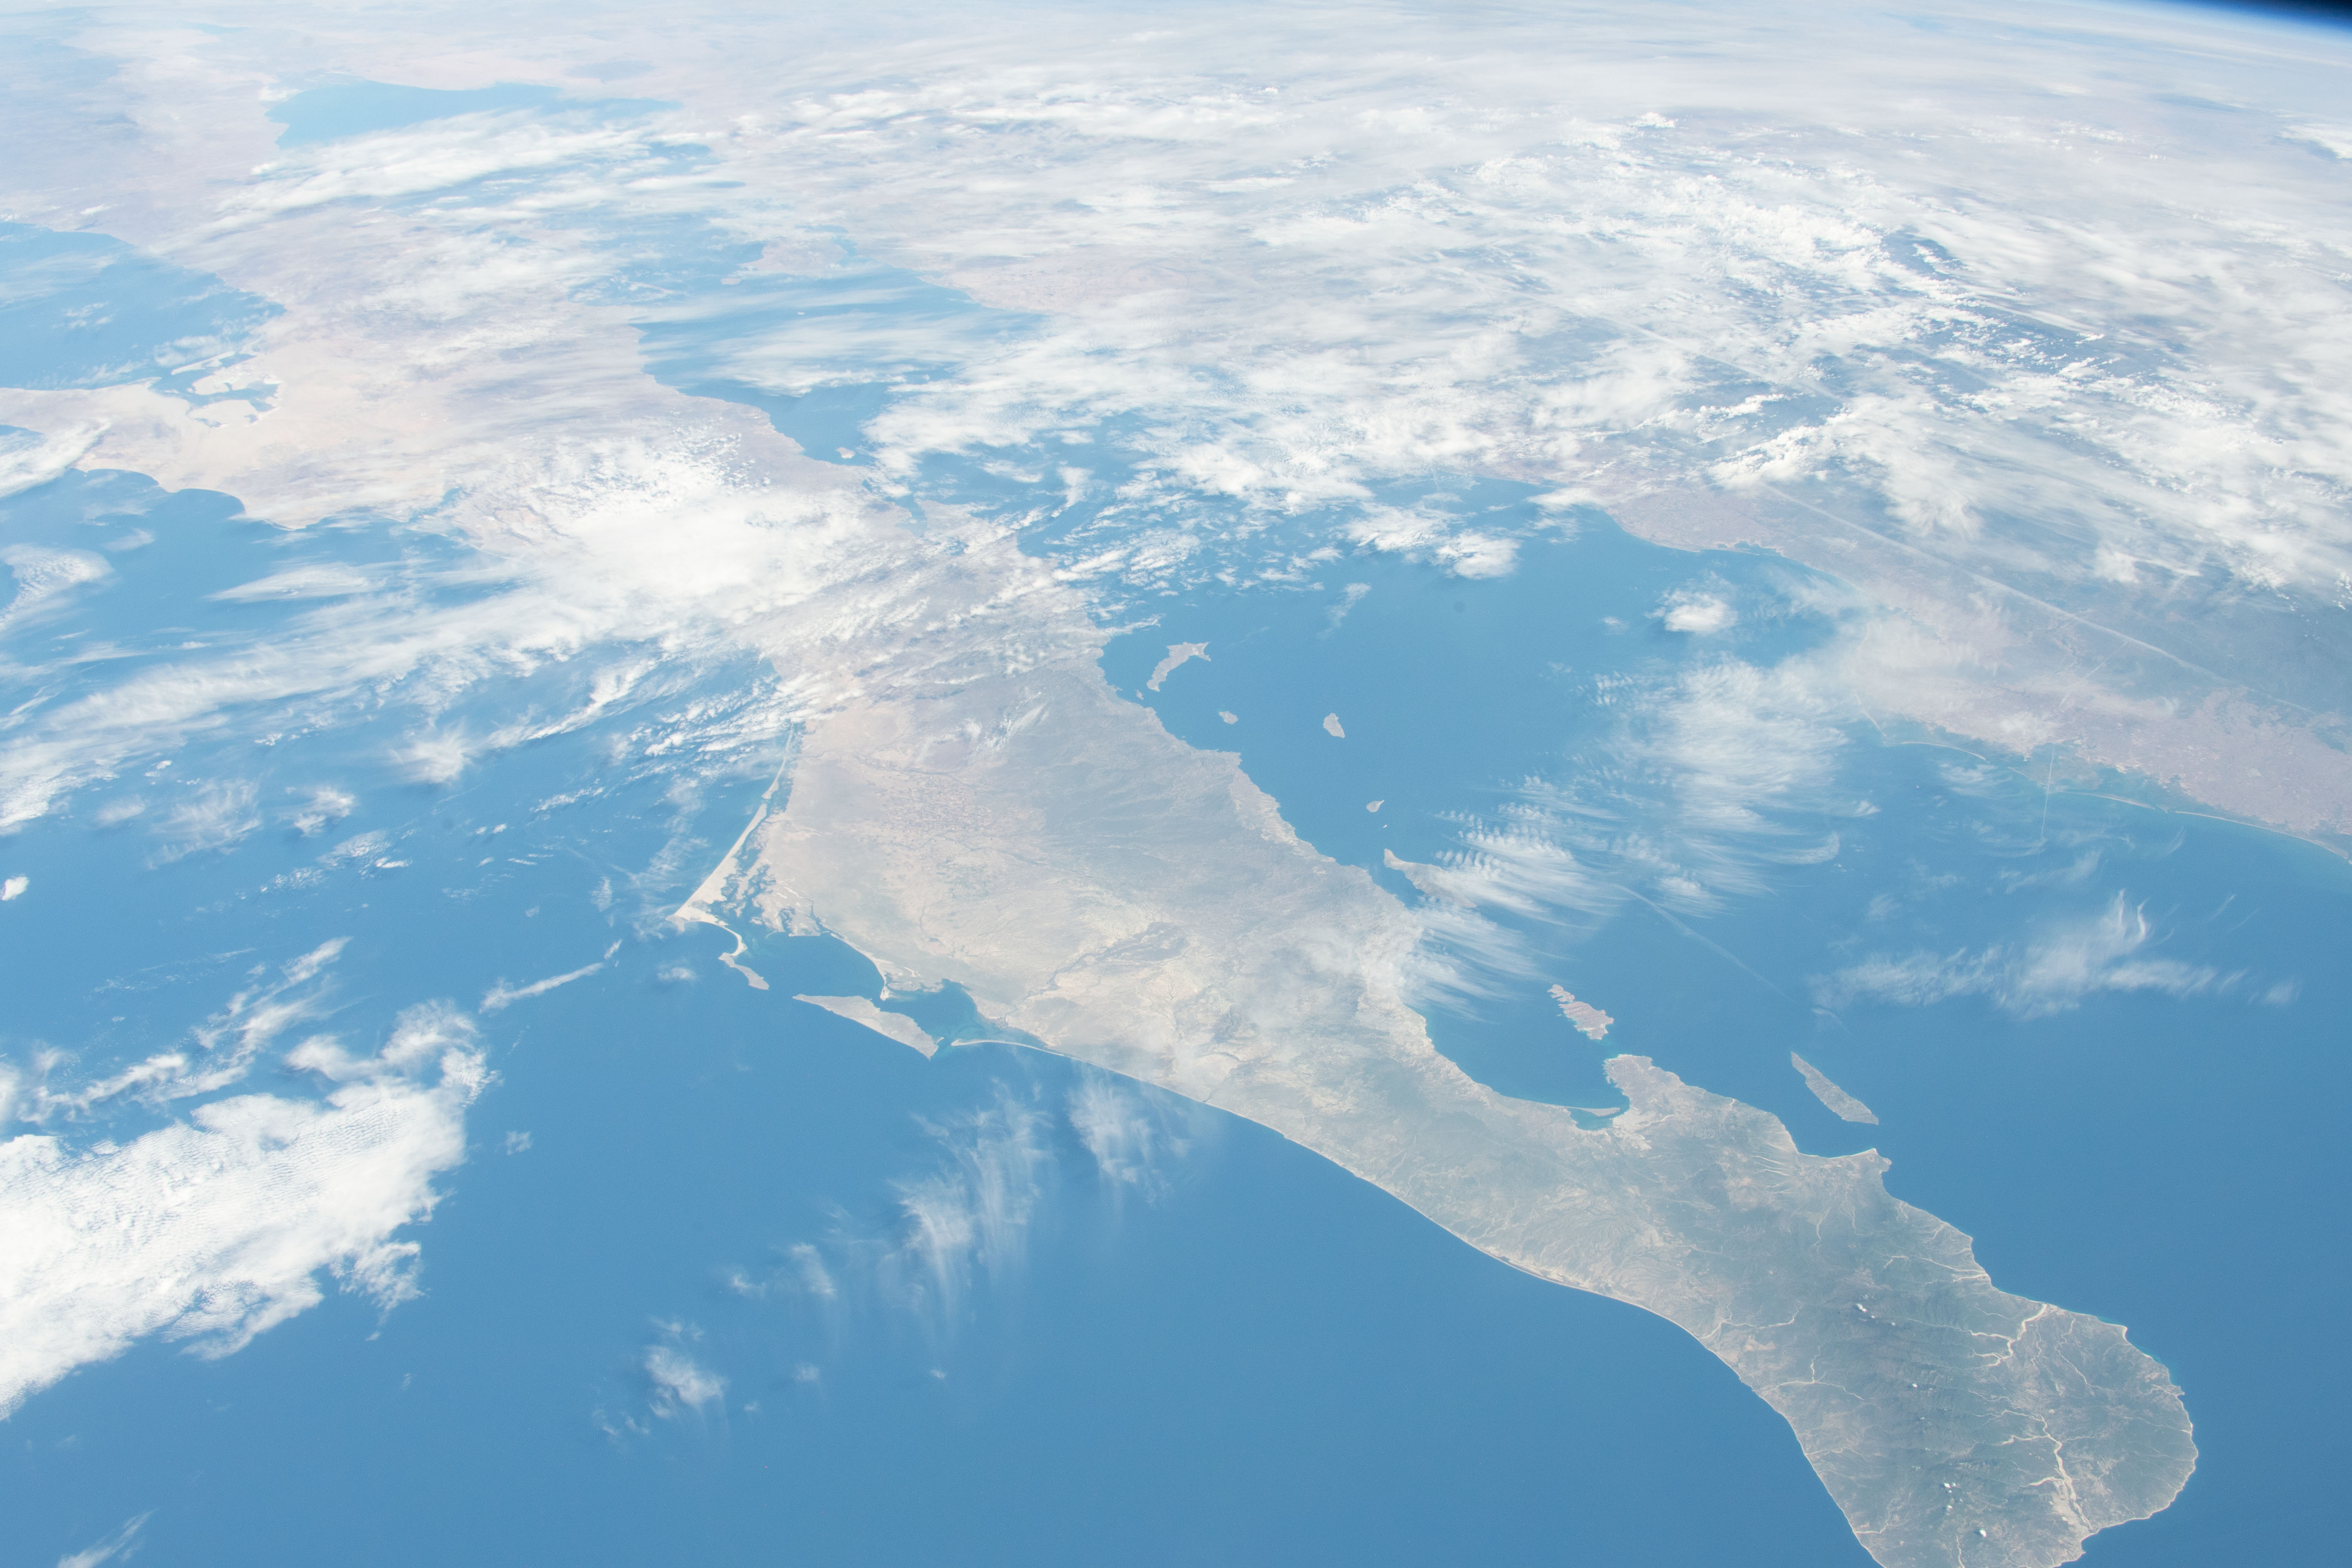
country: MEXICO
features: GULF OF CALIFORNIA, BAJA CALIFORNIA SUR
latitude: 29.0
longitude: -113.0
